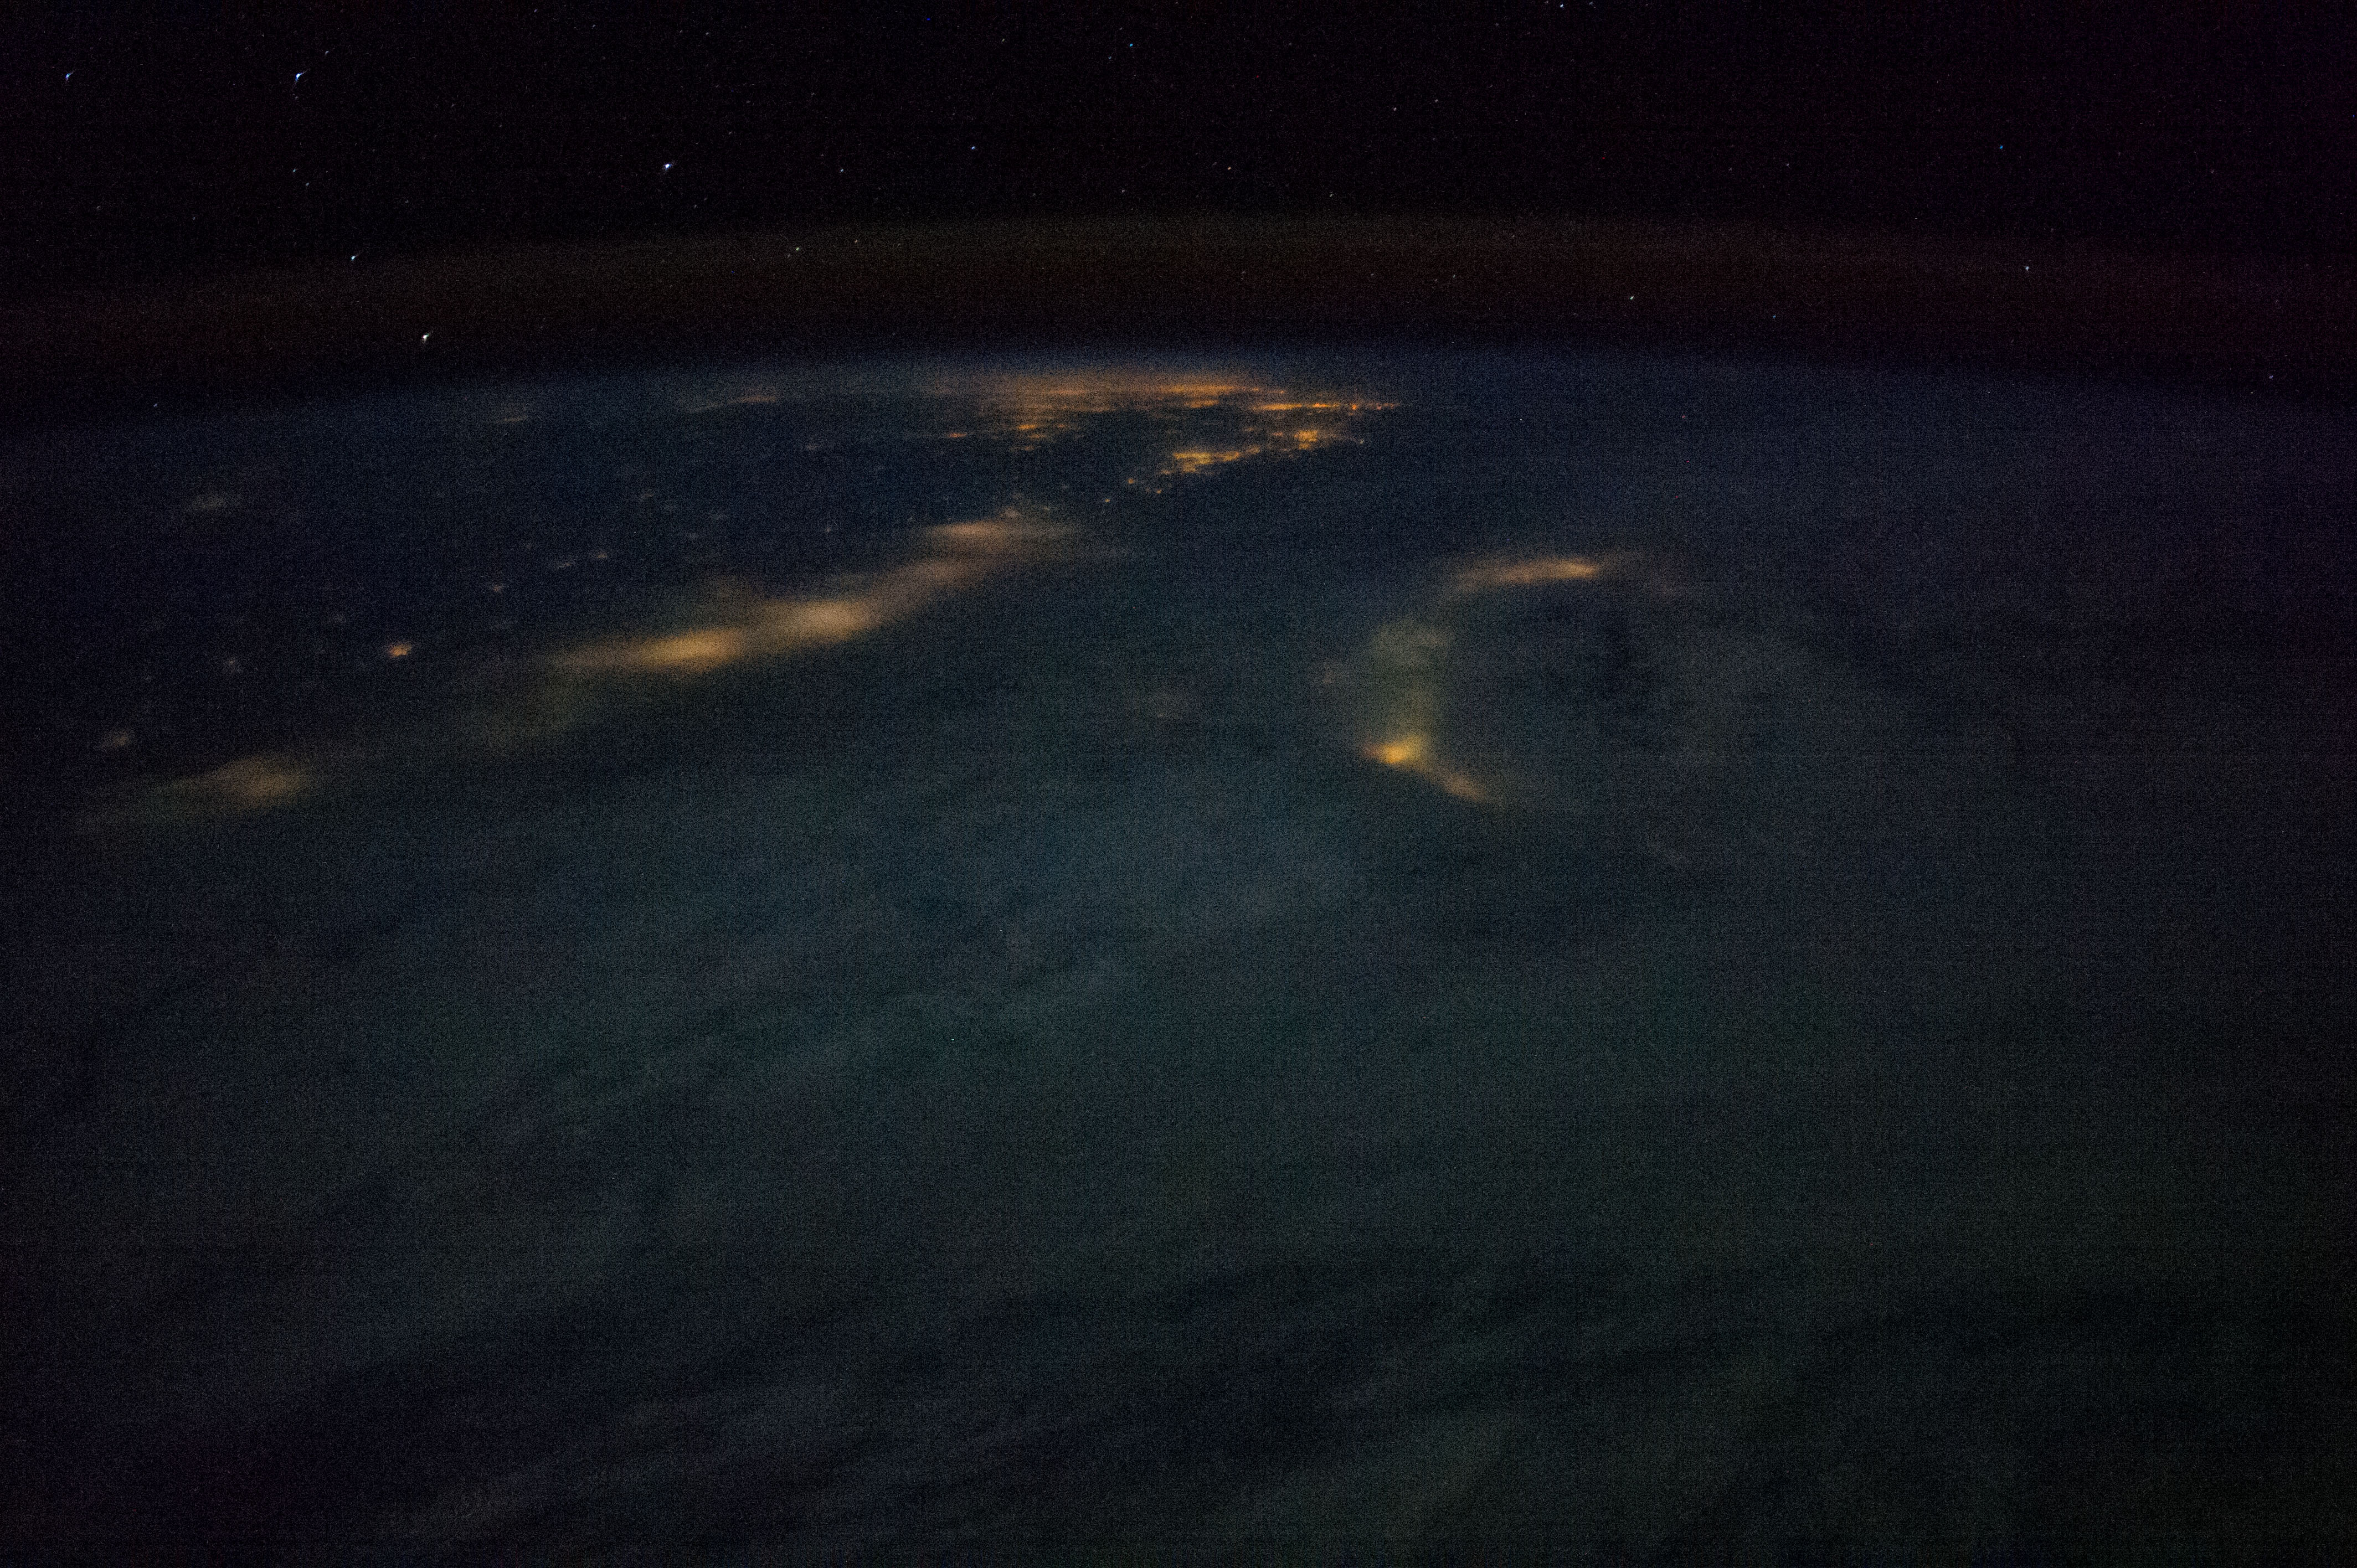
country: SOUTH CHINA SEA
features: SOUTH CHINA SEA, NIGHT, CLOUDS, EARTH LIMB, MAINLAND CHINA, TAIWAN
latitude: 22.7
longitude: 118.9
